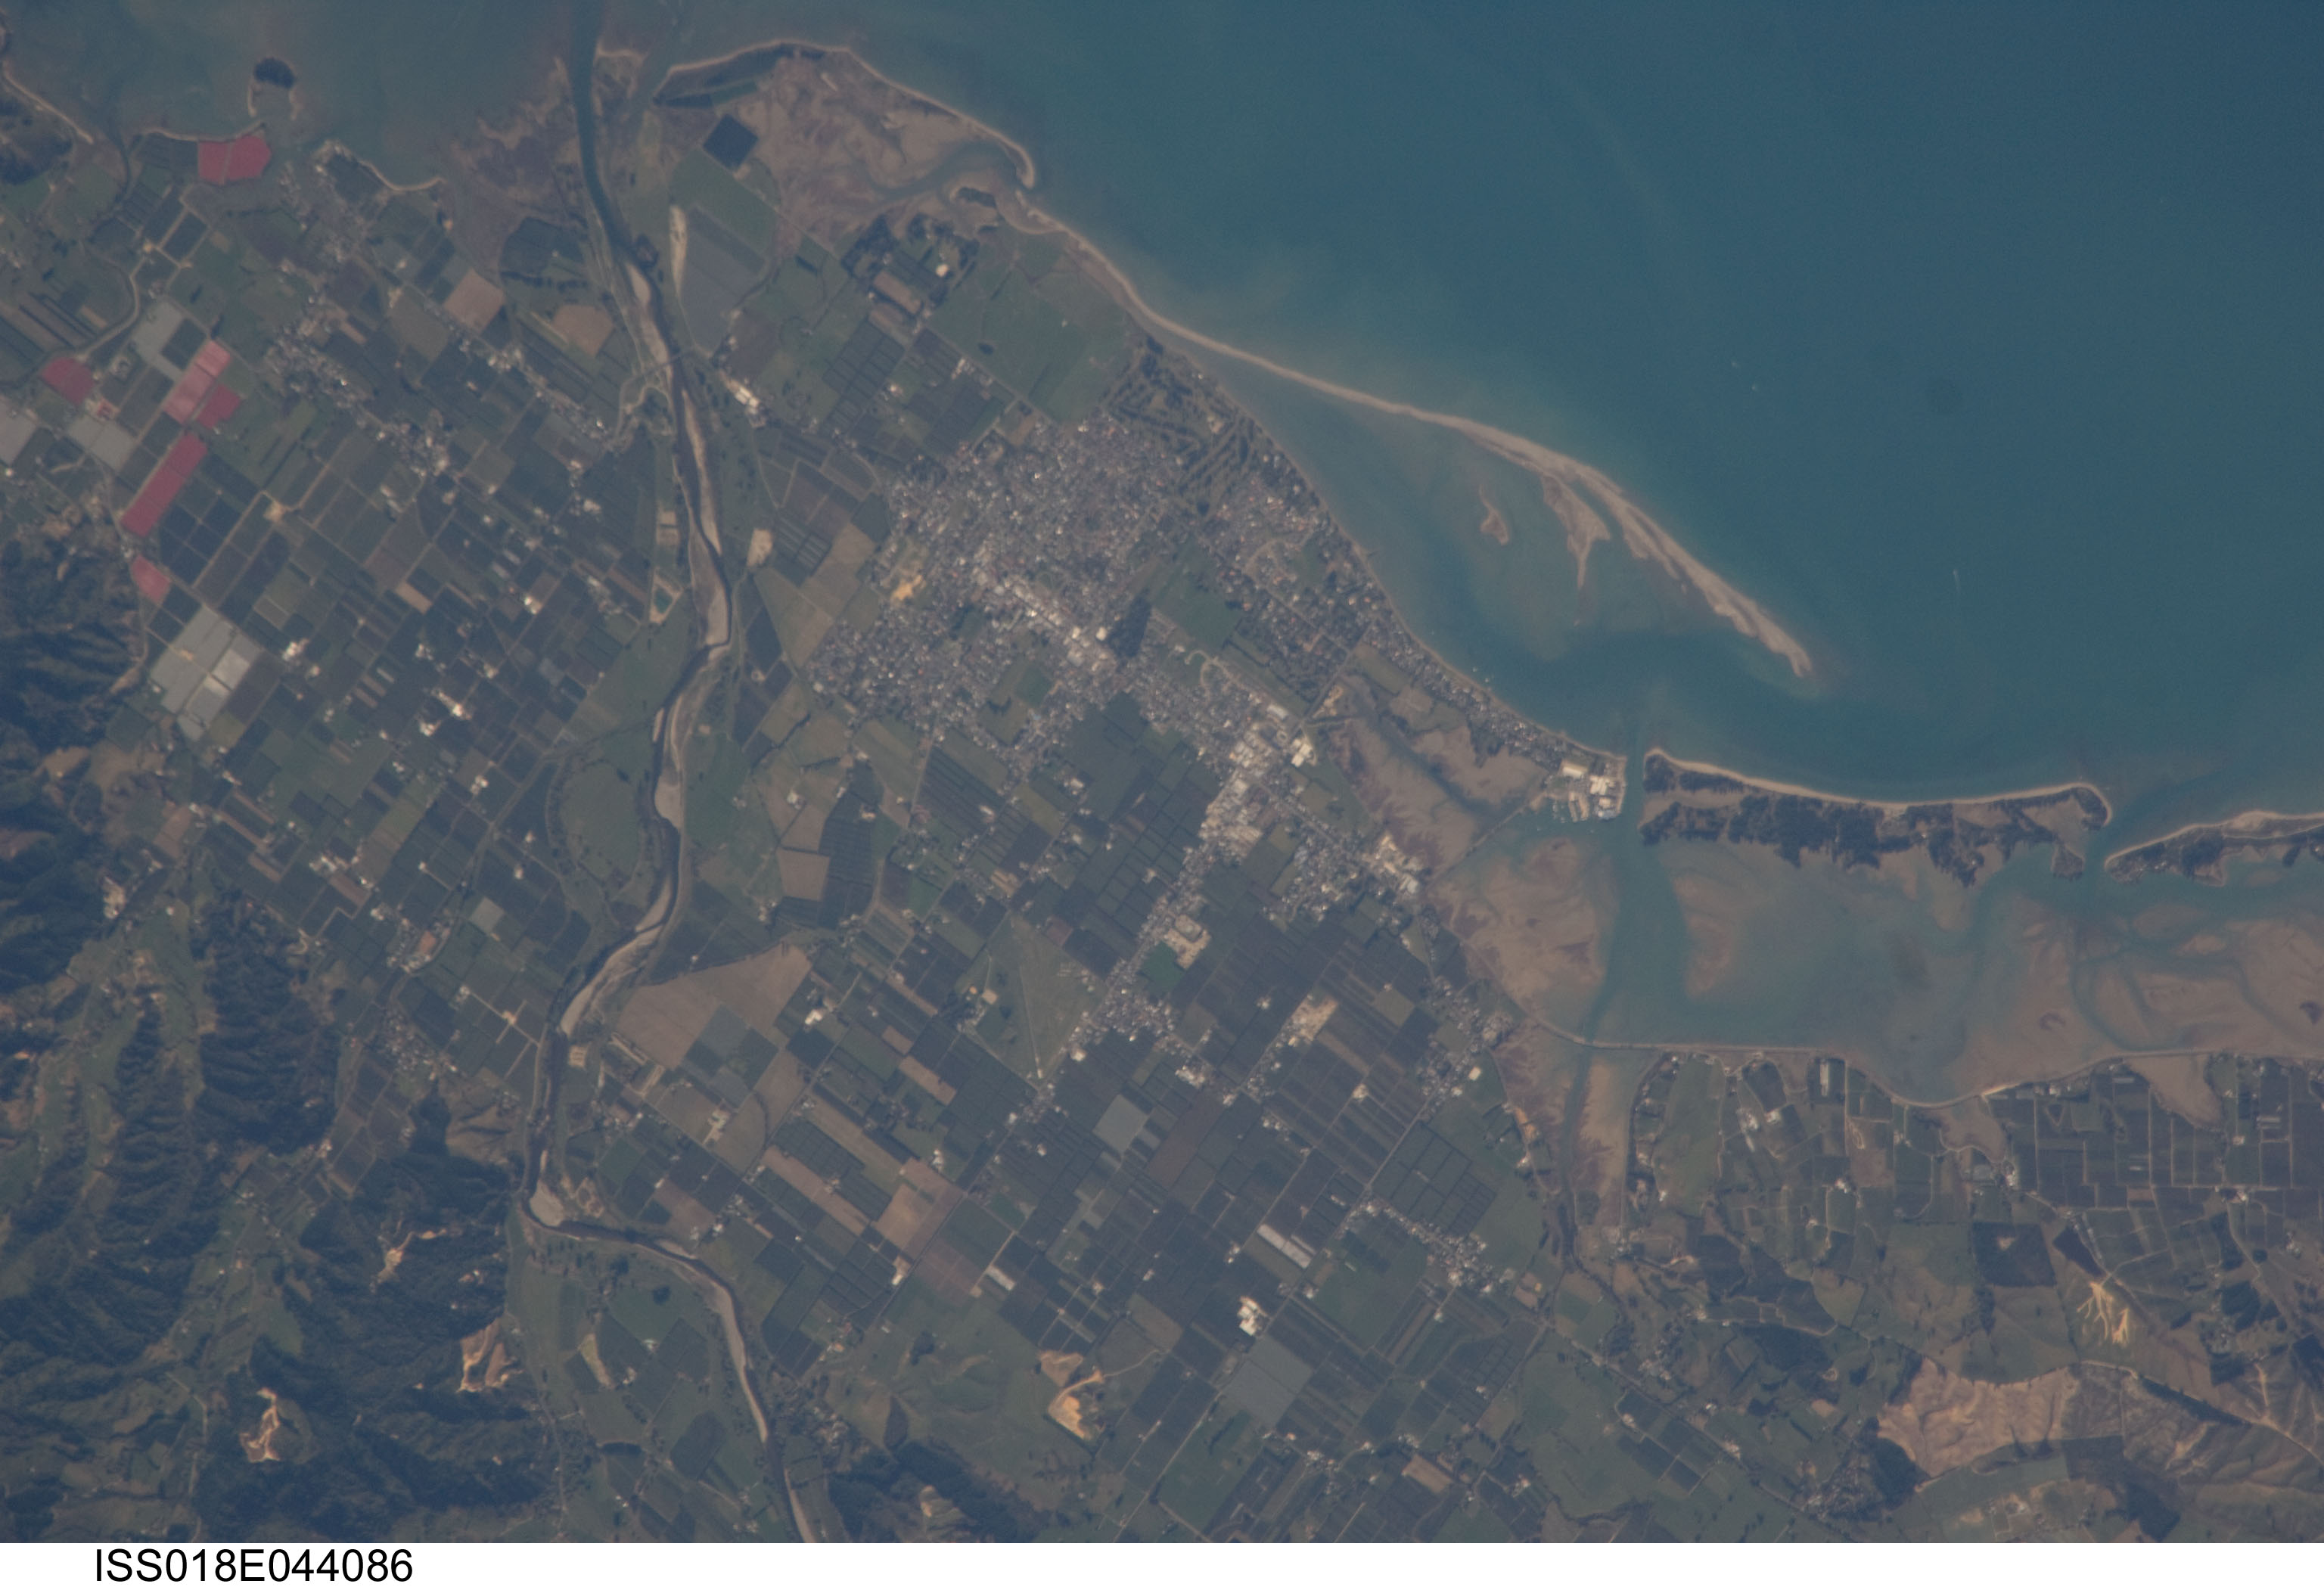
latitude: -41.1
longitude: 173.0
